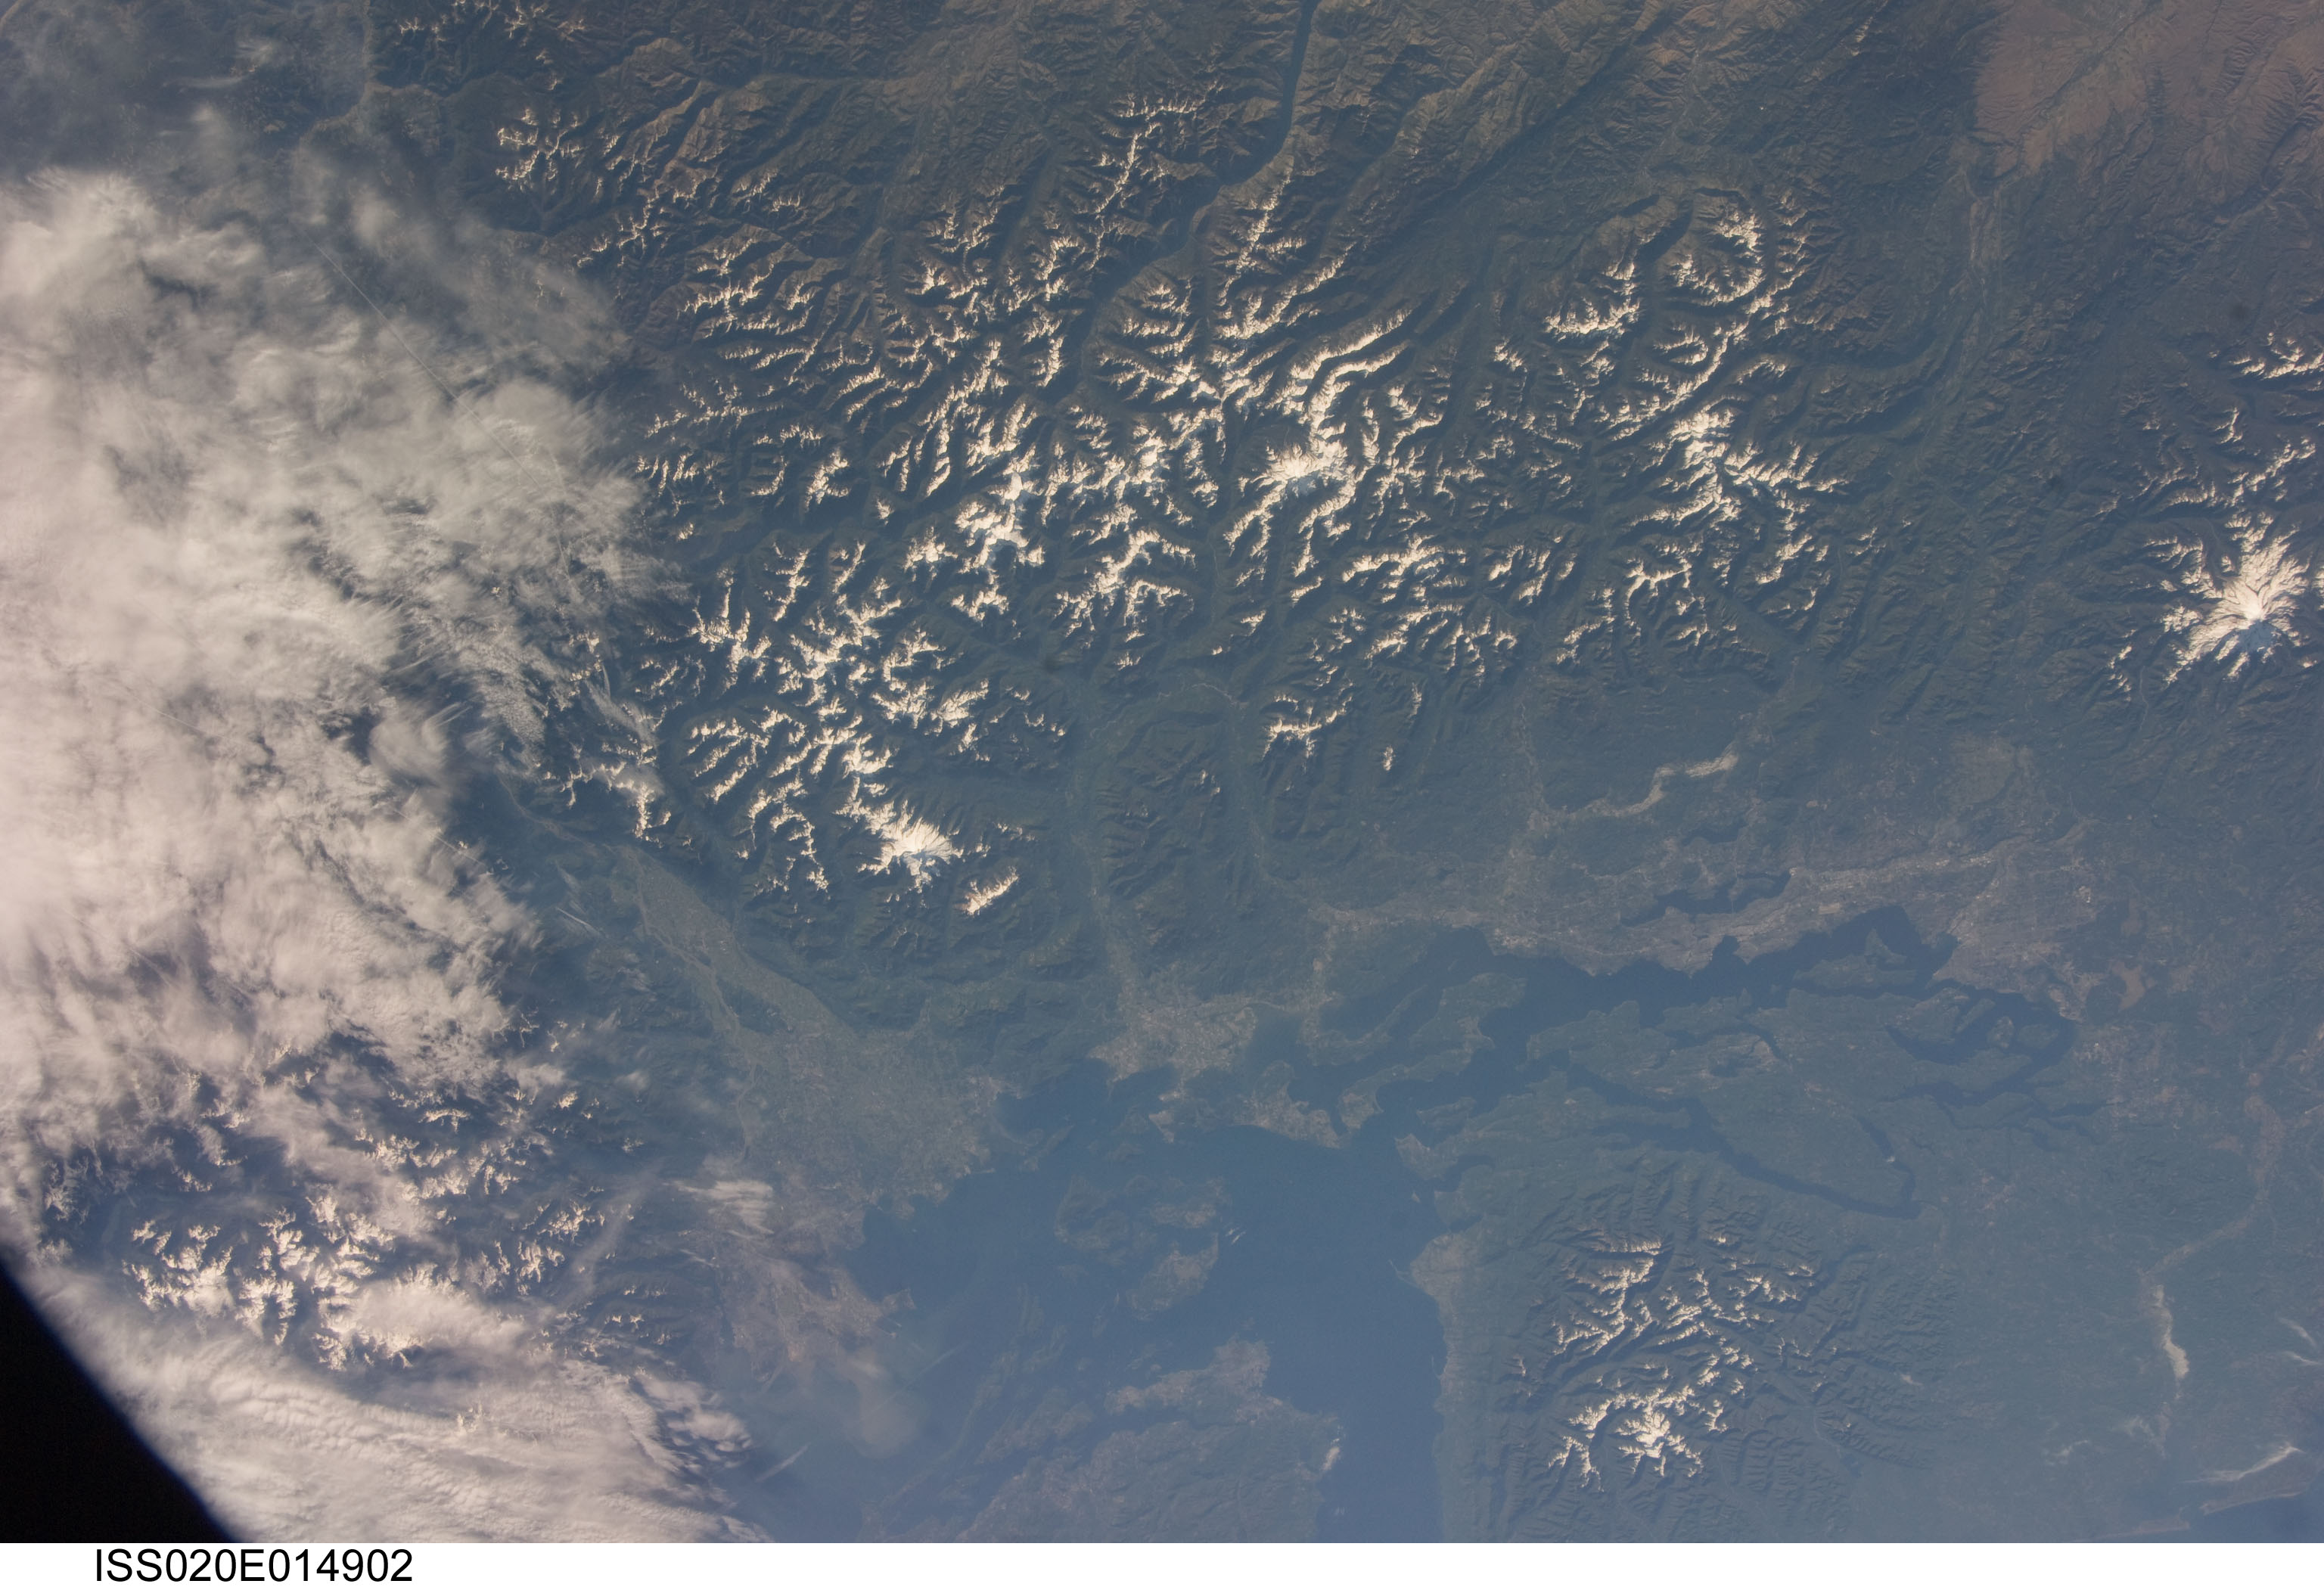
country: USA-WASHINGTON
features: PUGET SOUND,STRAIT OF JUAN DE FUCA,VICTORIA,LOPEZ ISLAND,SAANICH,OLYMPIC NATIONAL FOREST,CANADA,ORCAS ISLAND,WASHINGTON,SAN JUAN ISLAND,MT. BAKER-SNOQUALMIE NATIONAL FOREST
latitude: 48.5
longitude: -122.0
